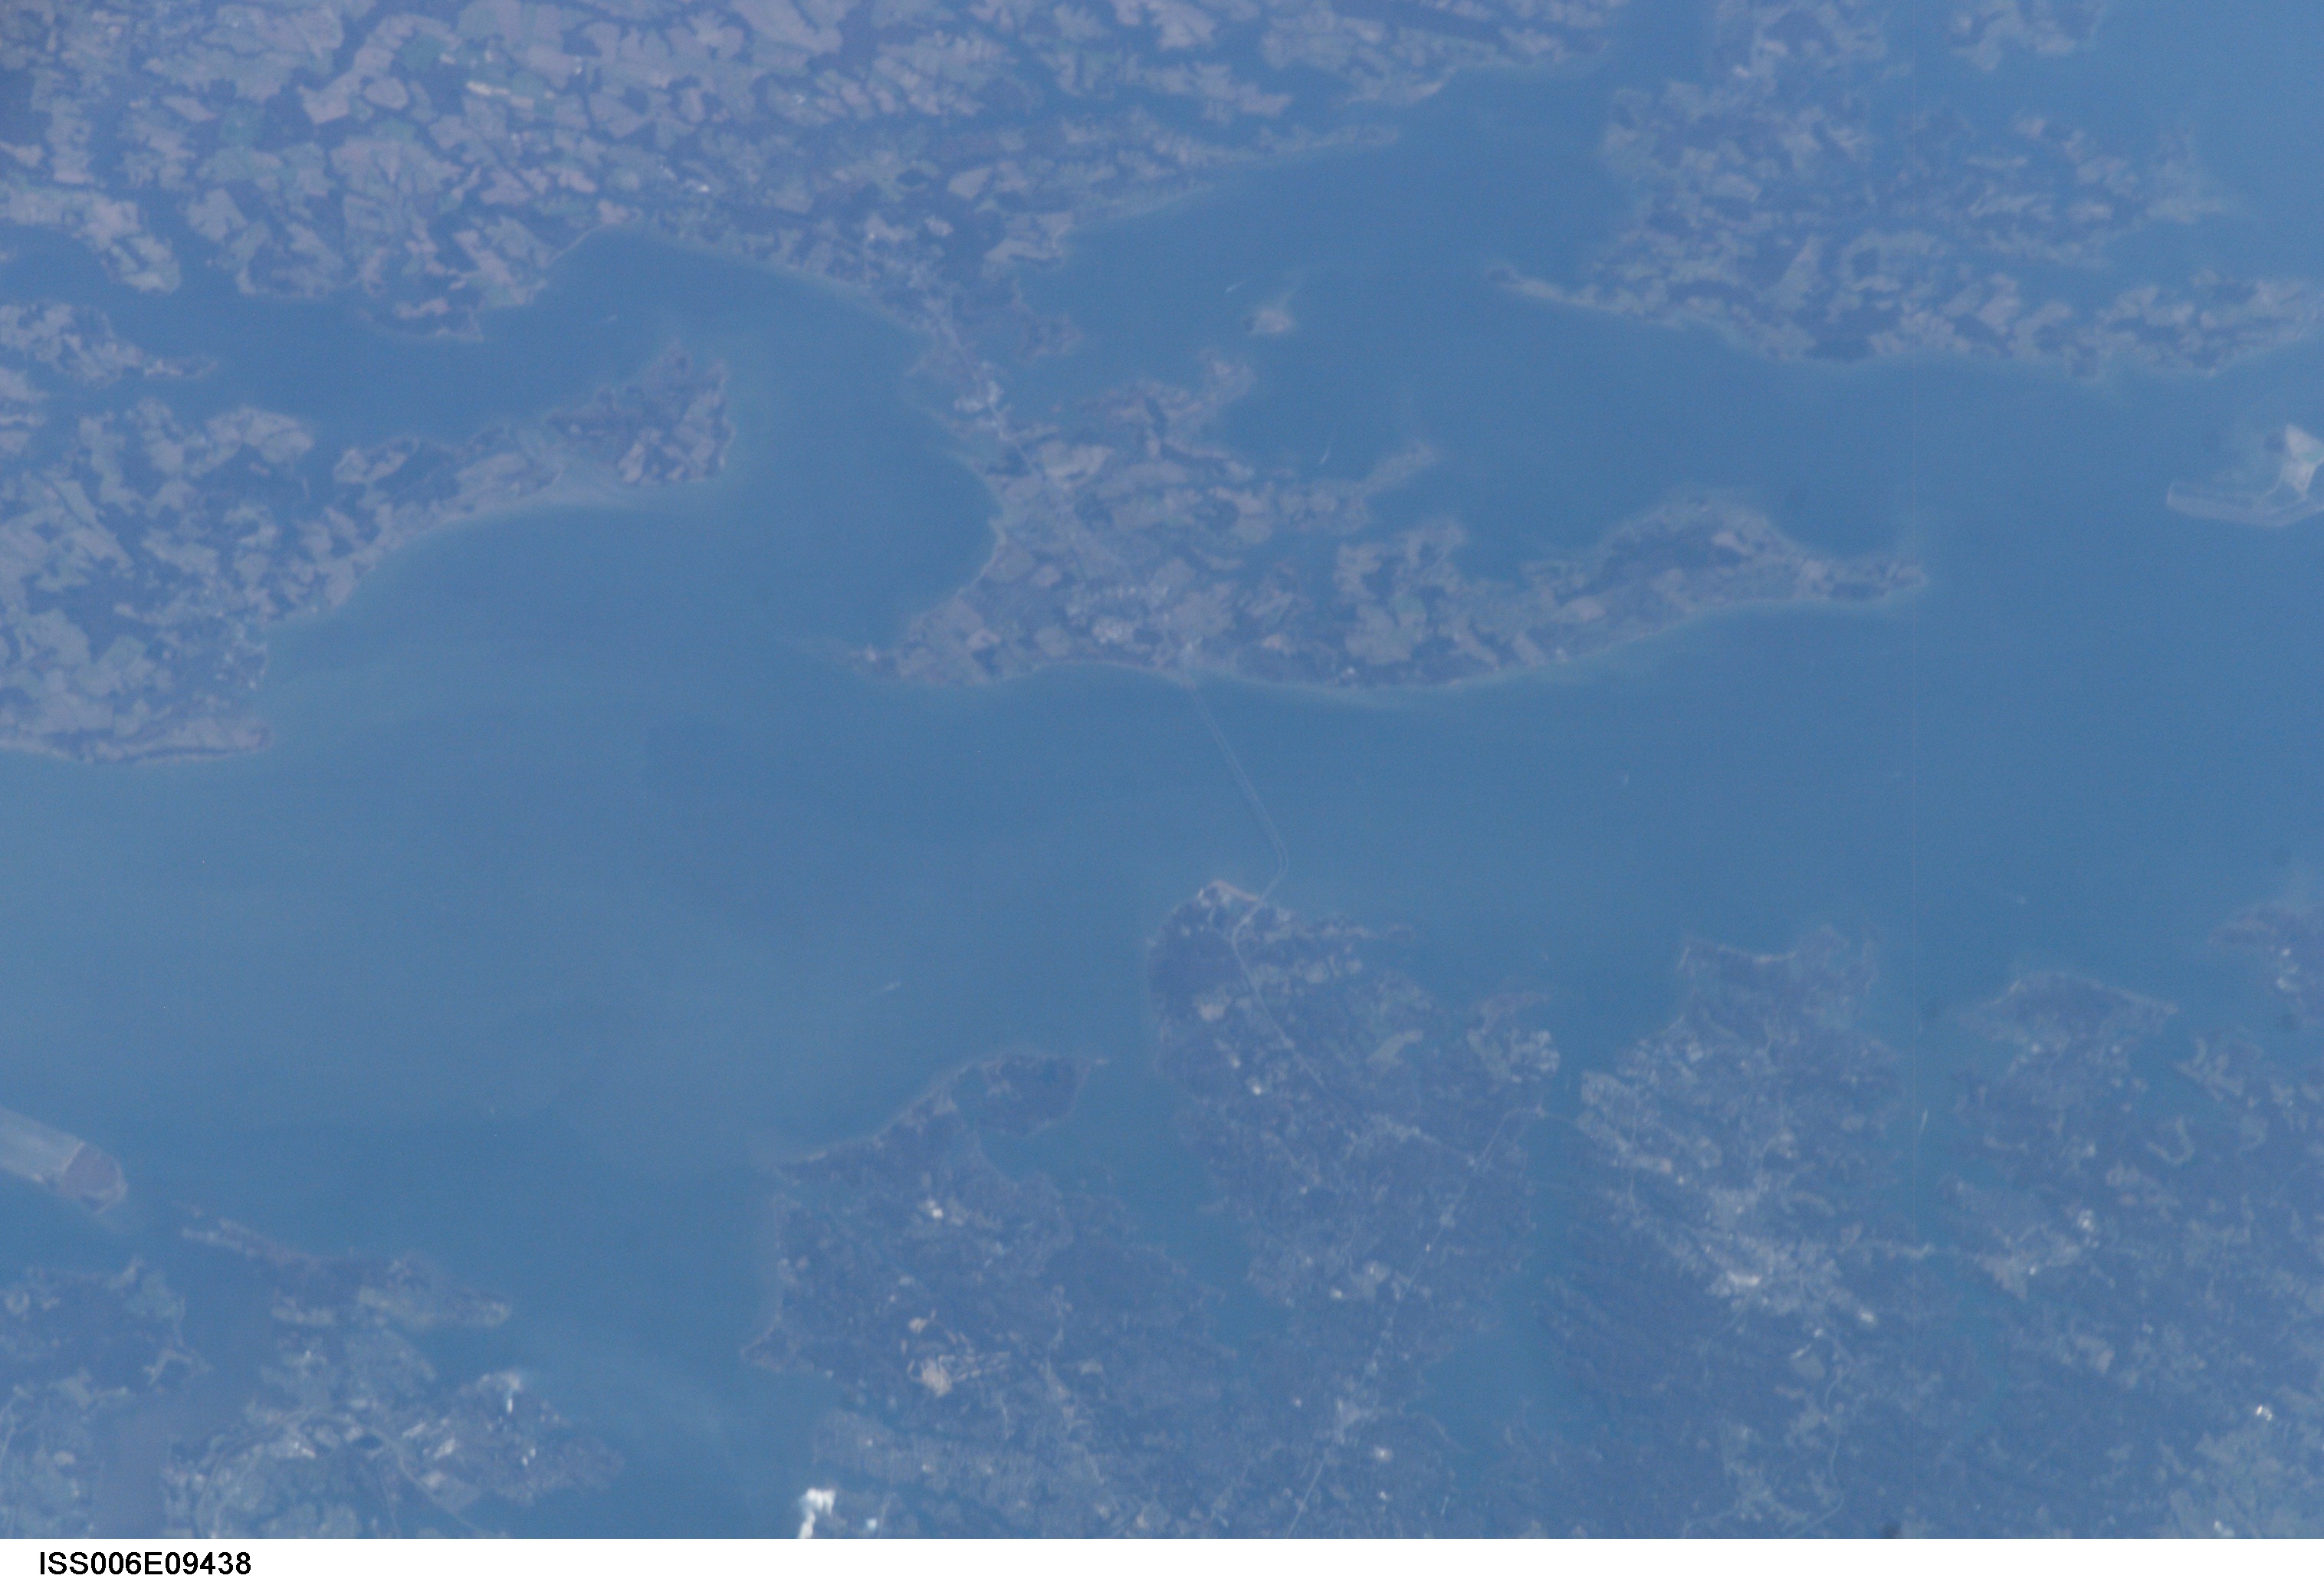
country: USA-MARYLAND
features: ANNAPOLIS, POTOMAC RIVER
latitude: 39.0
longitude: -76.5
